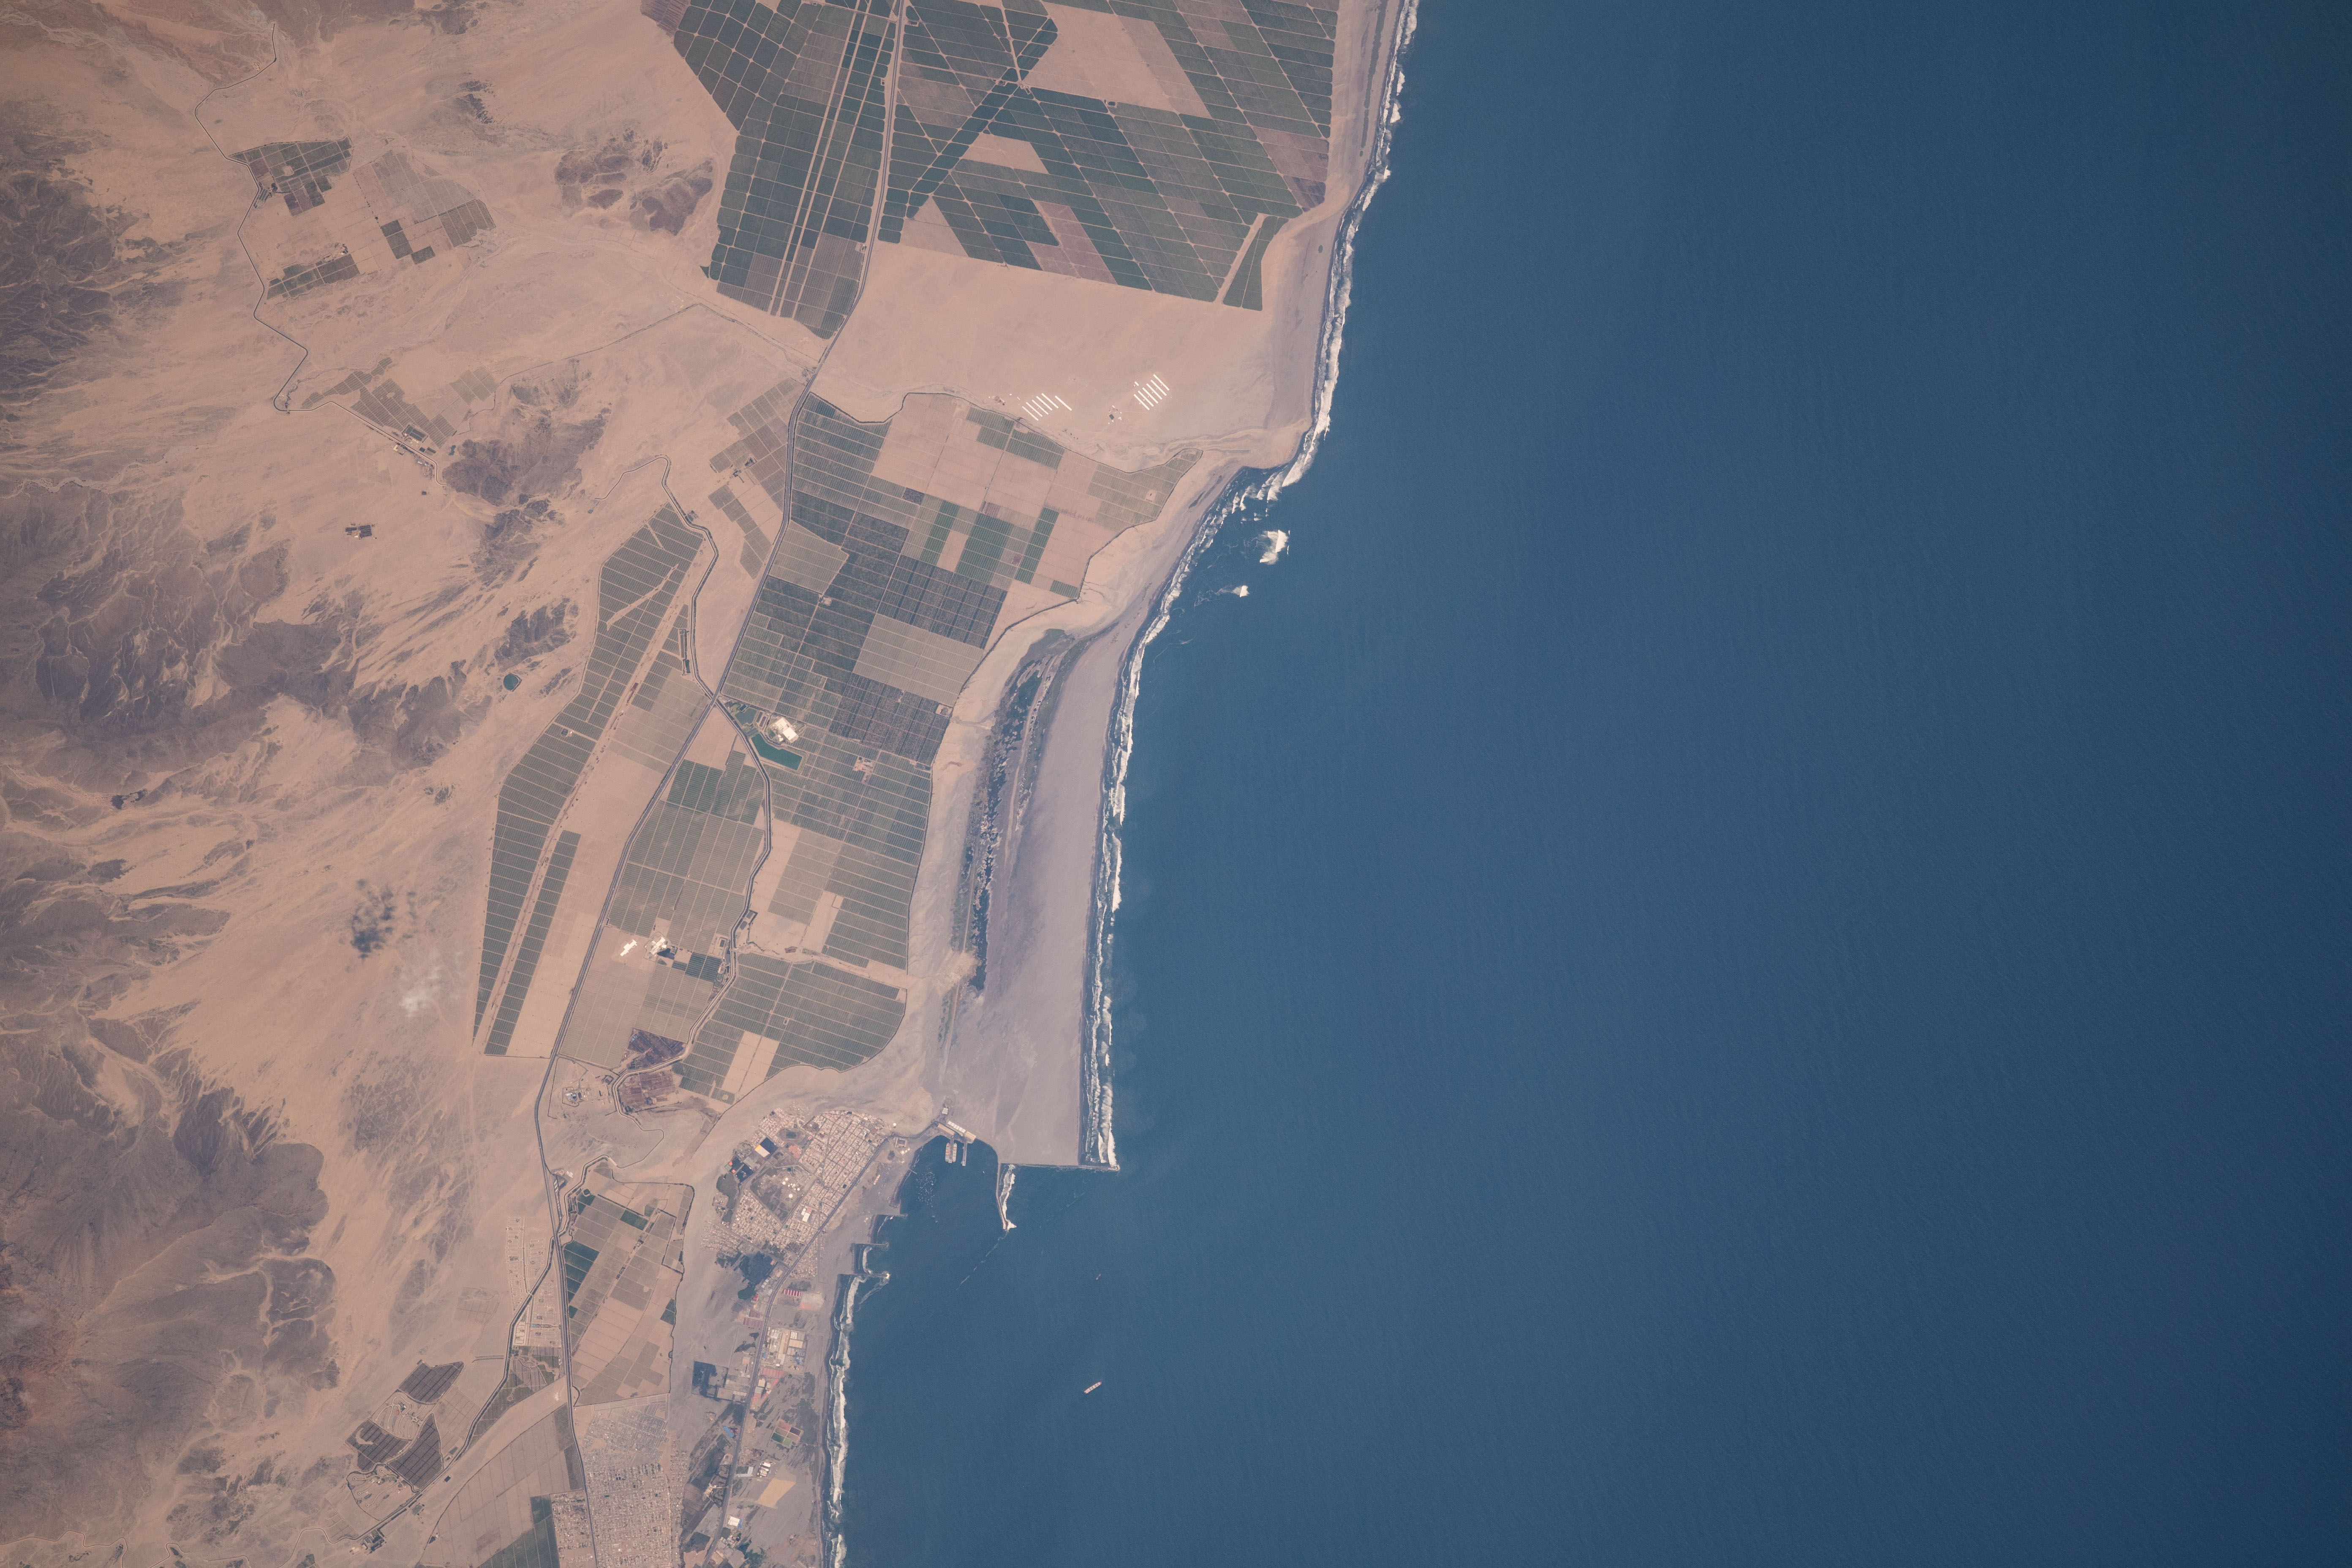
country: PERU
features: COASTLINE
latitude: -8.3
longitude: -79.0
